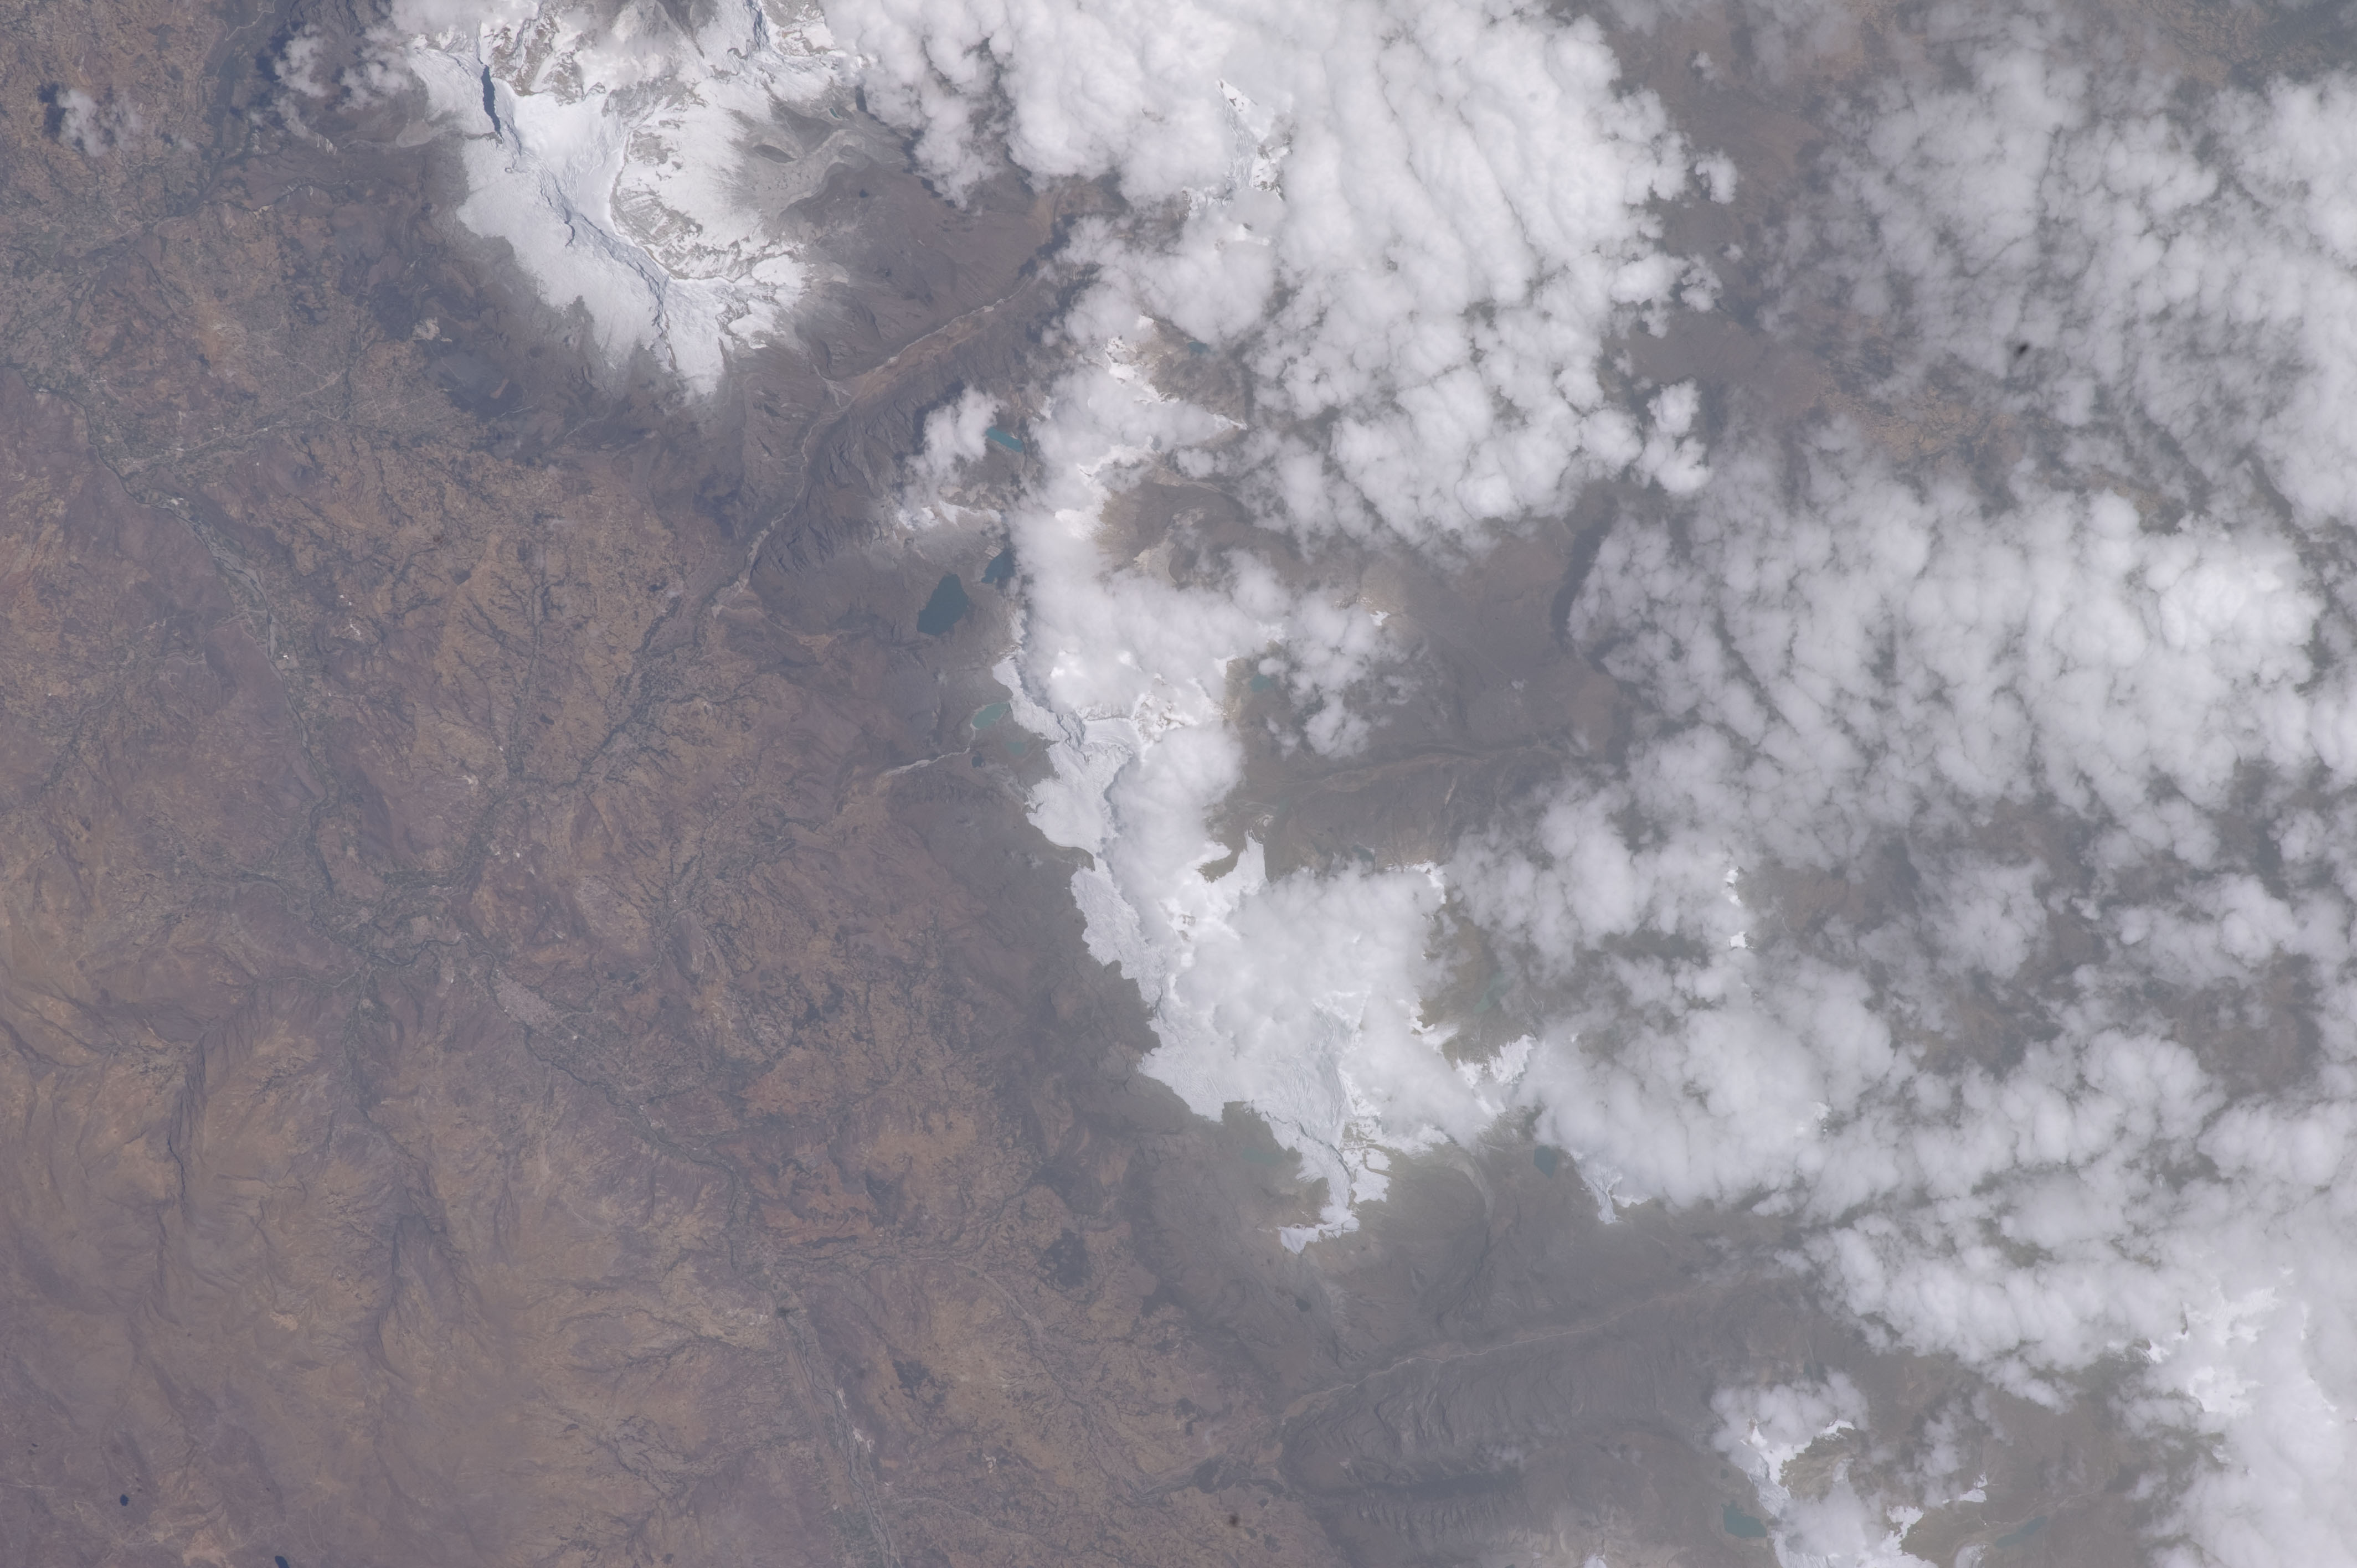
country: PERU
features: CORDILLERA BLANCA, R. SANTO
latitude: -9.2
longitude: -77.5
